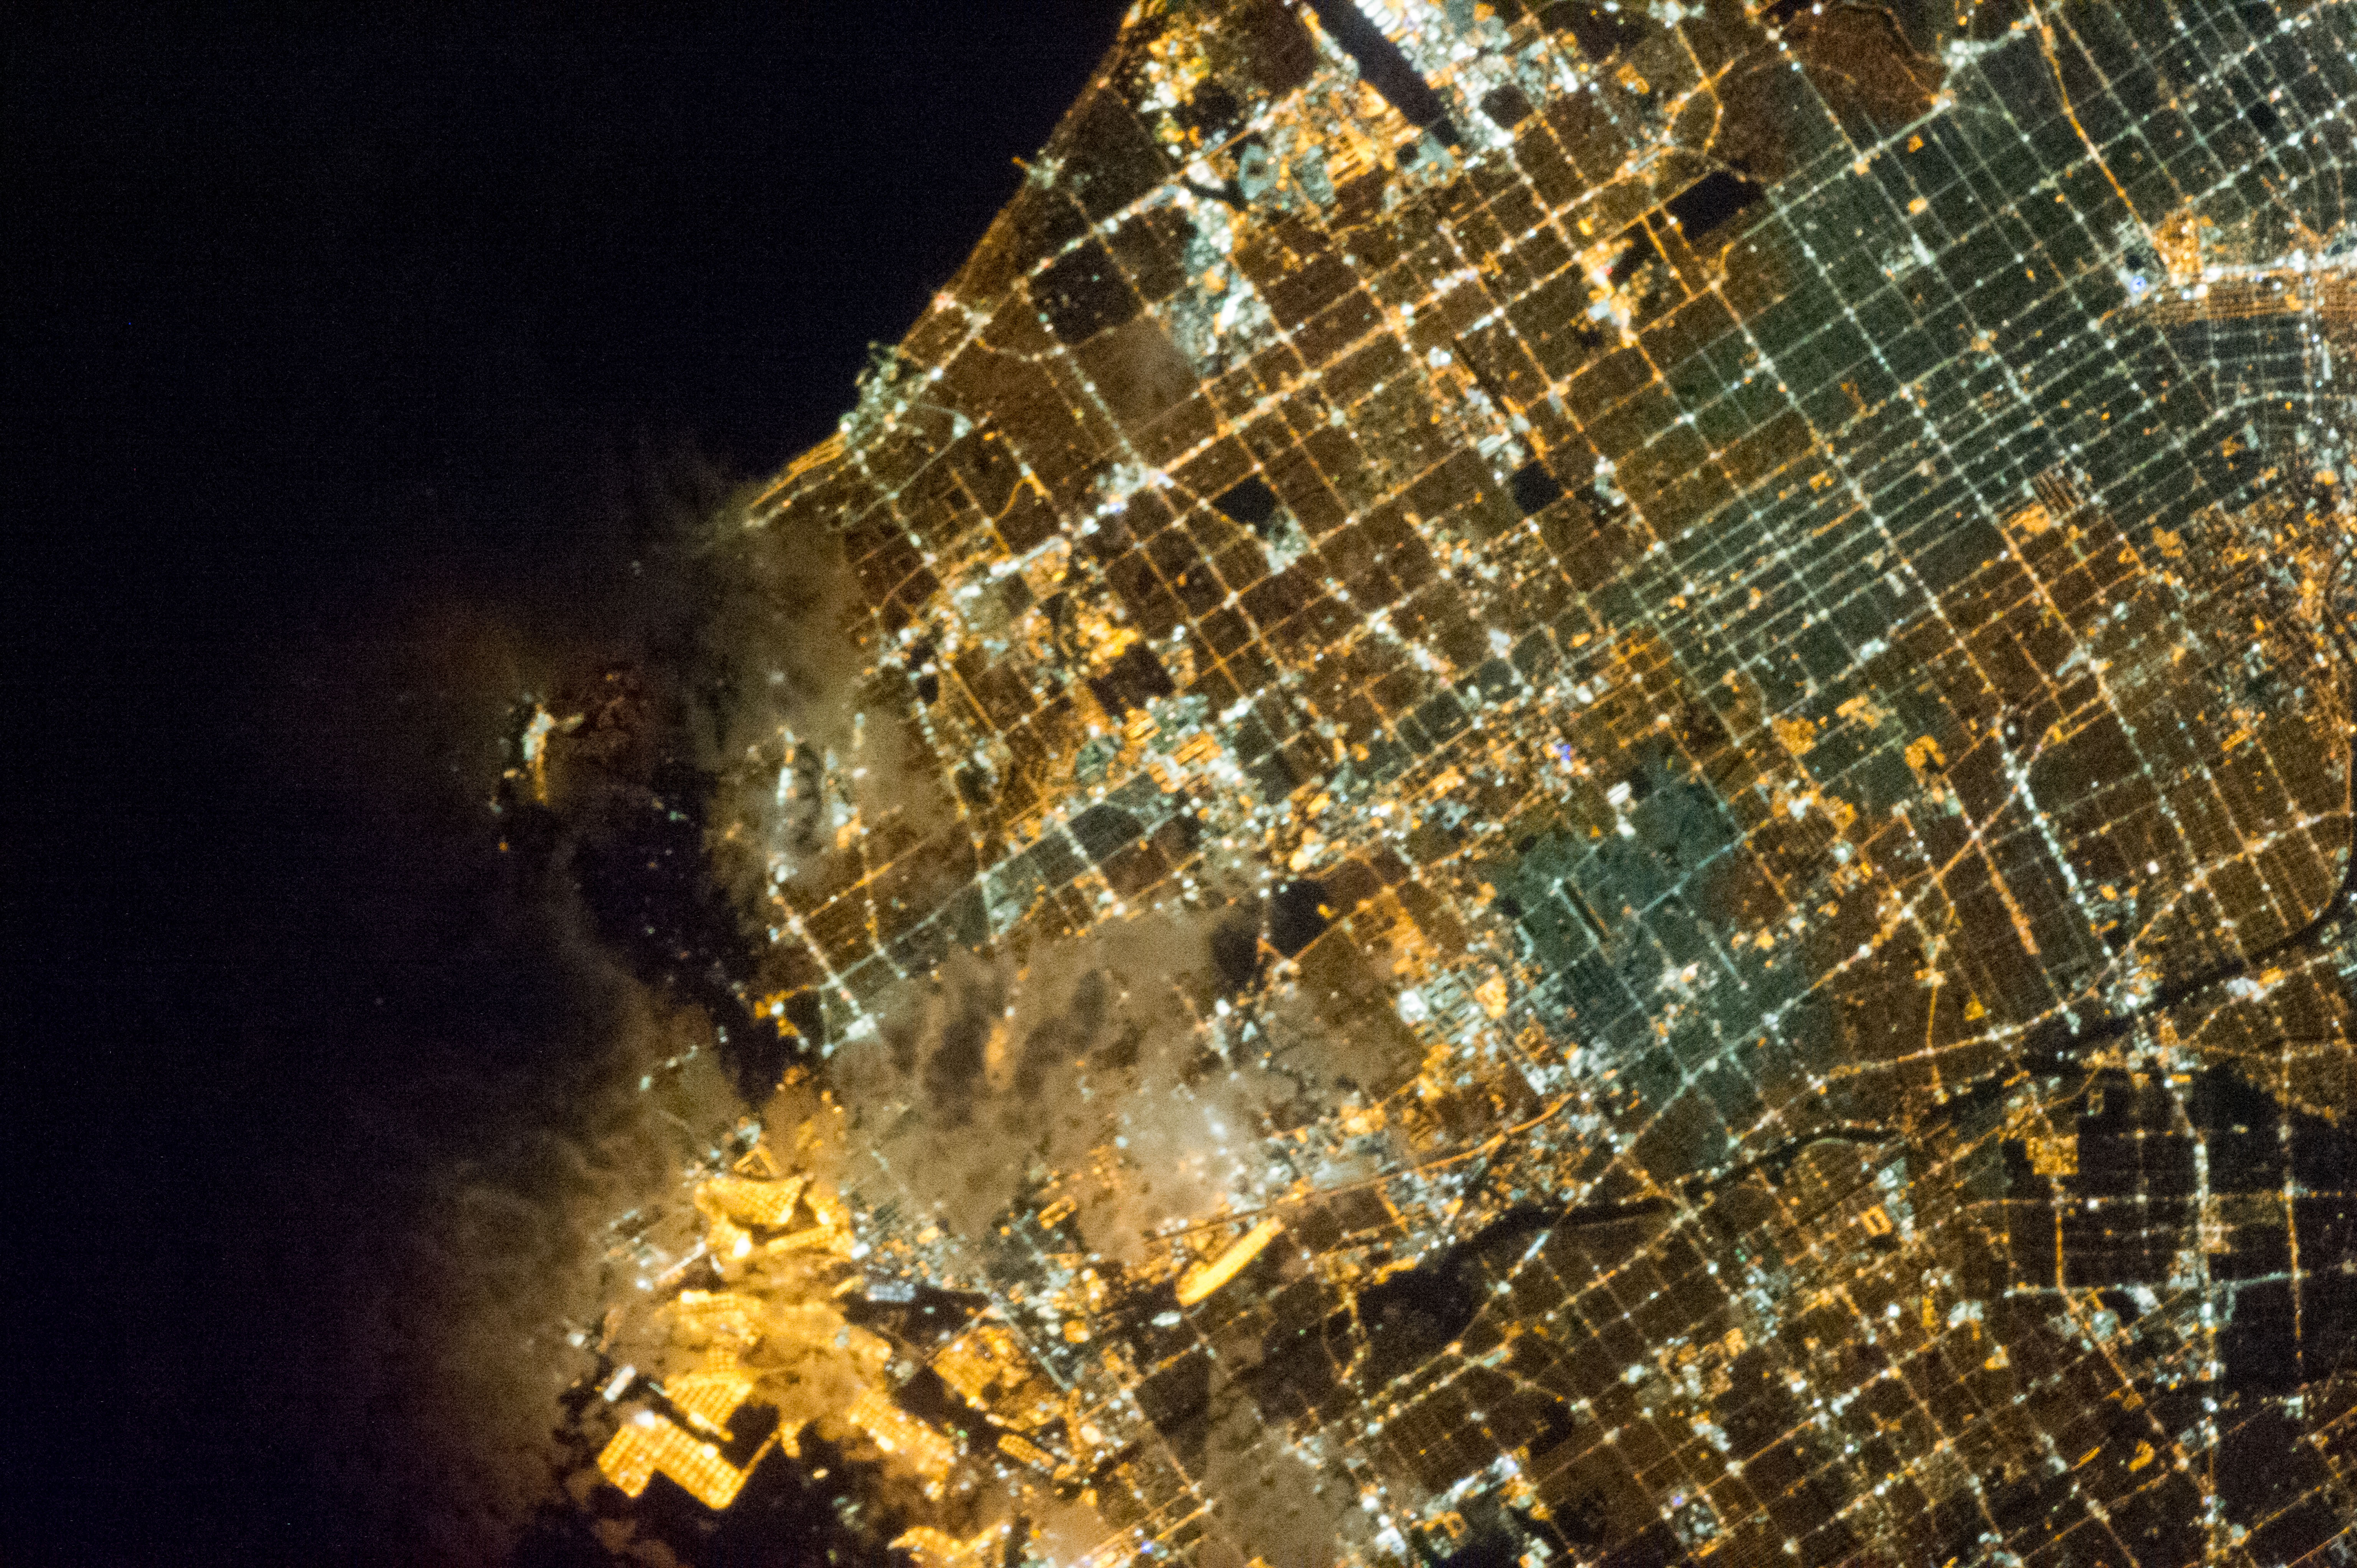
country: USA-CALIFORNIA
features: CY.
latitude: 33.9
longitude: -118.3
